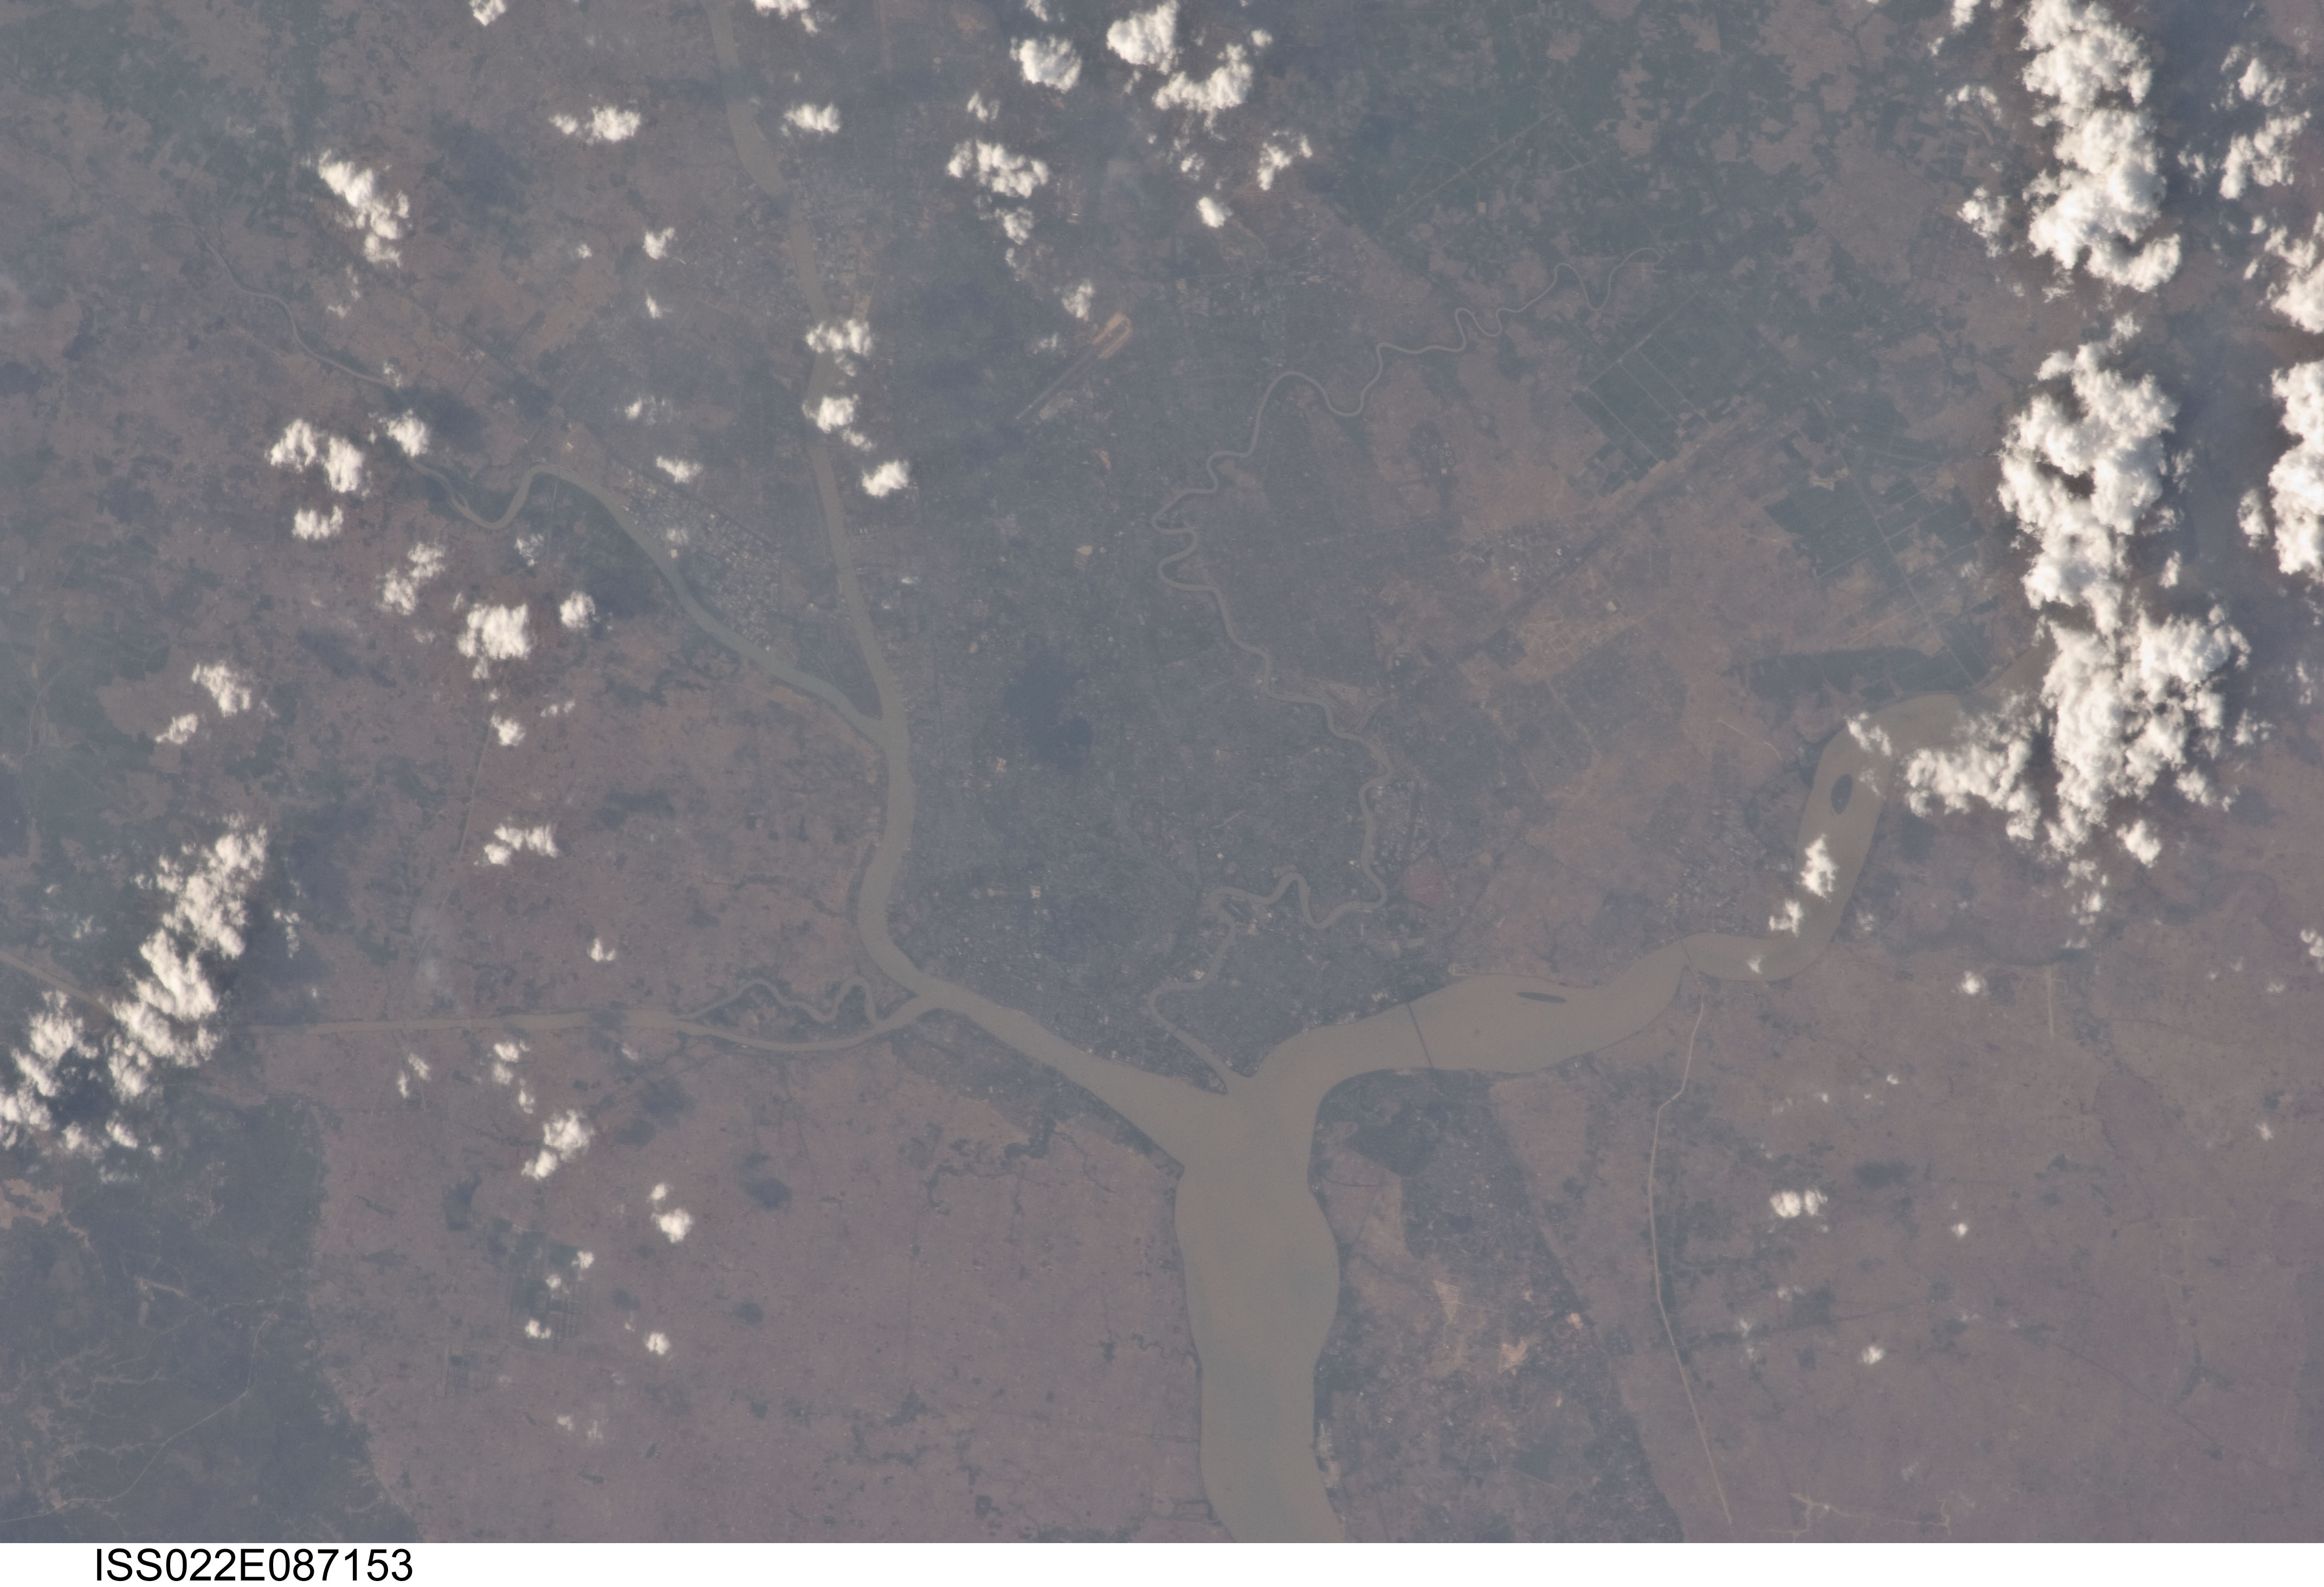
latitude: 16.8
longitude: 96.2
